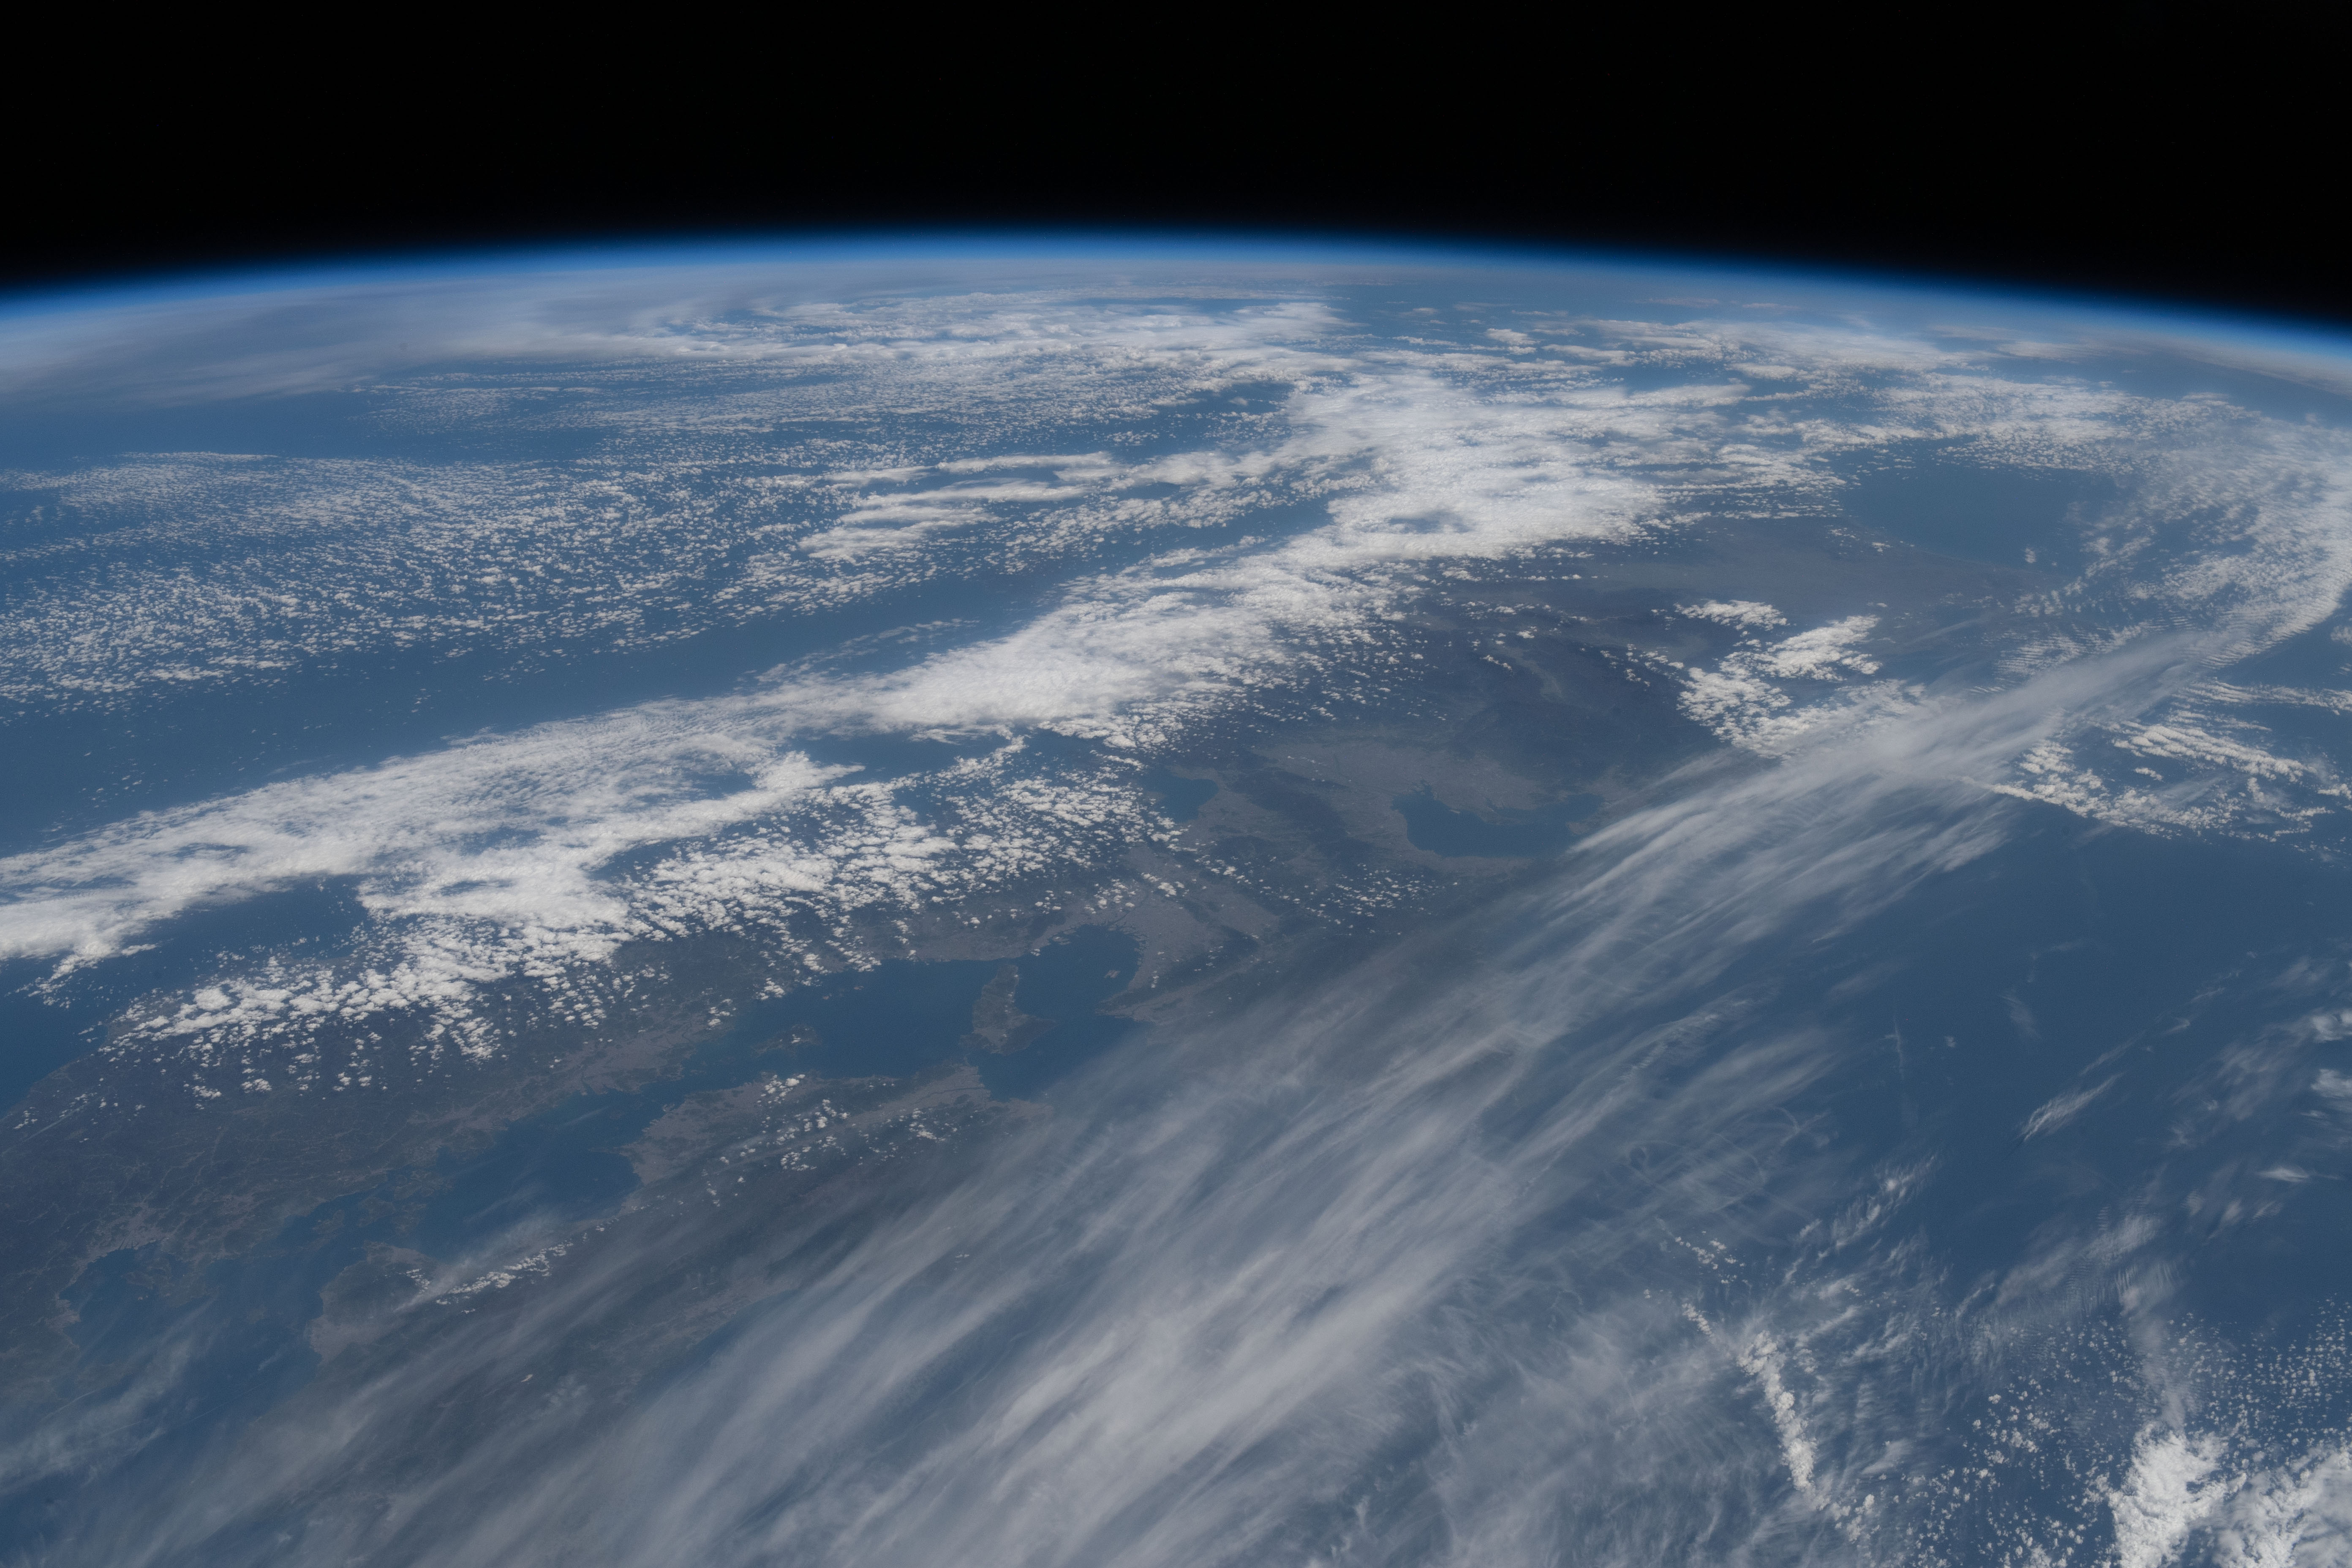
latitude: 35.0
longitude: 135.0
